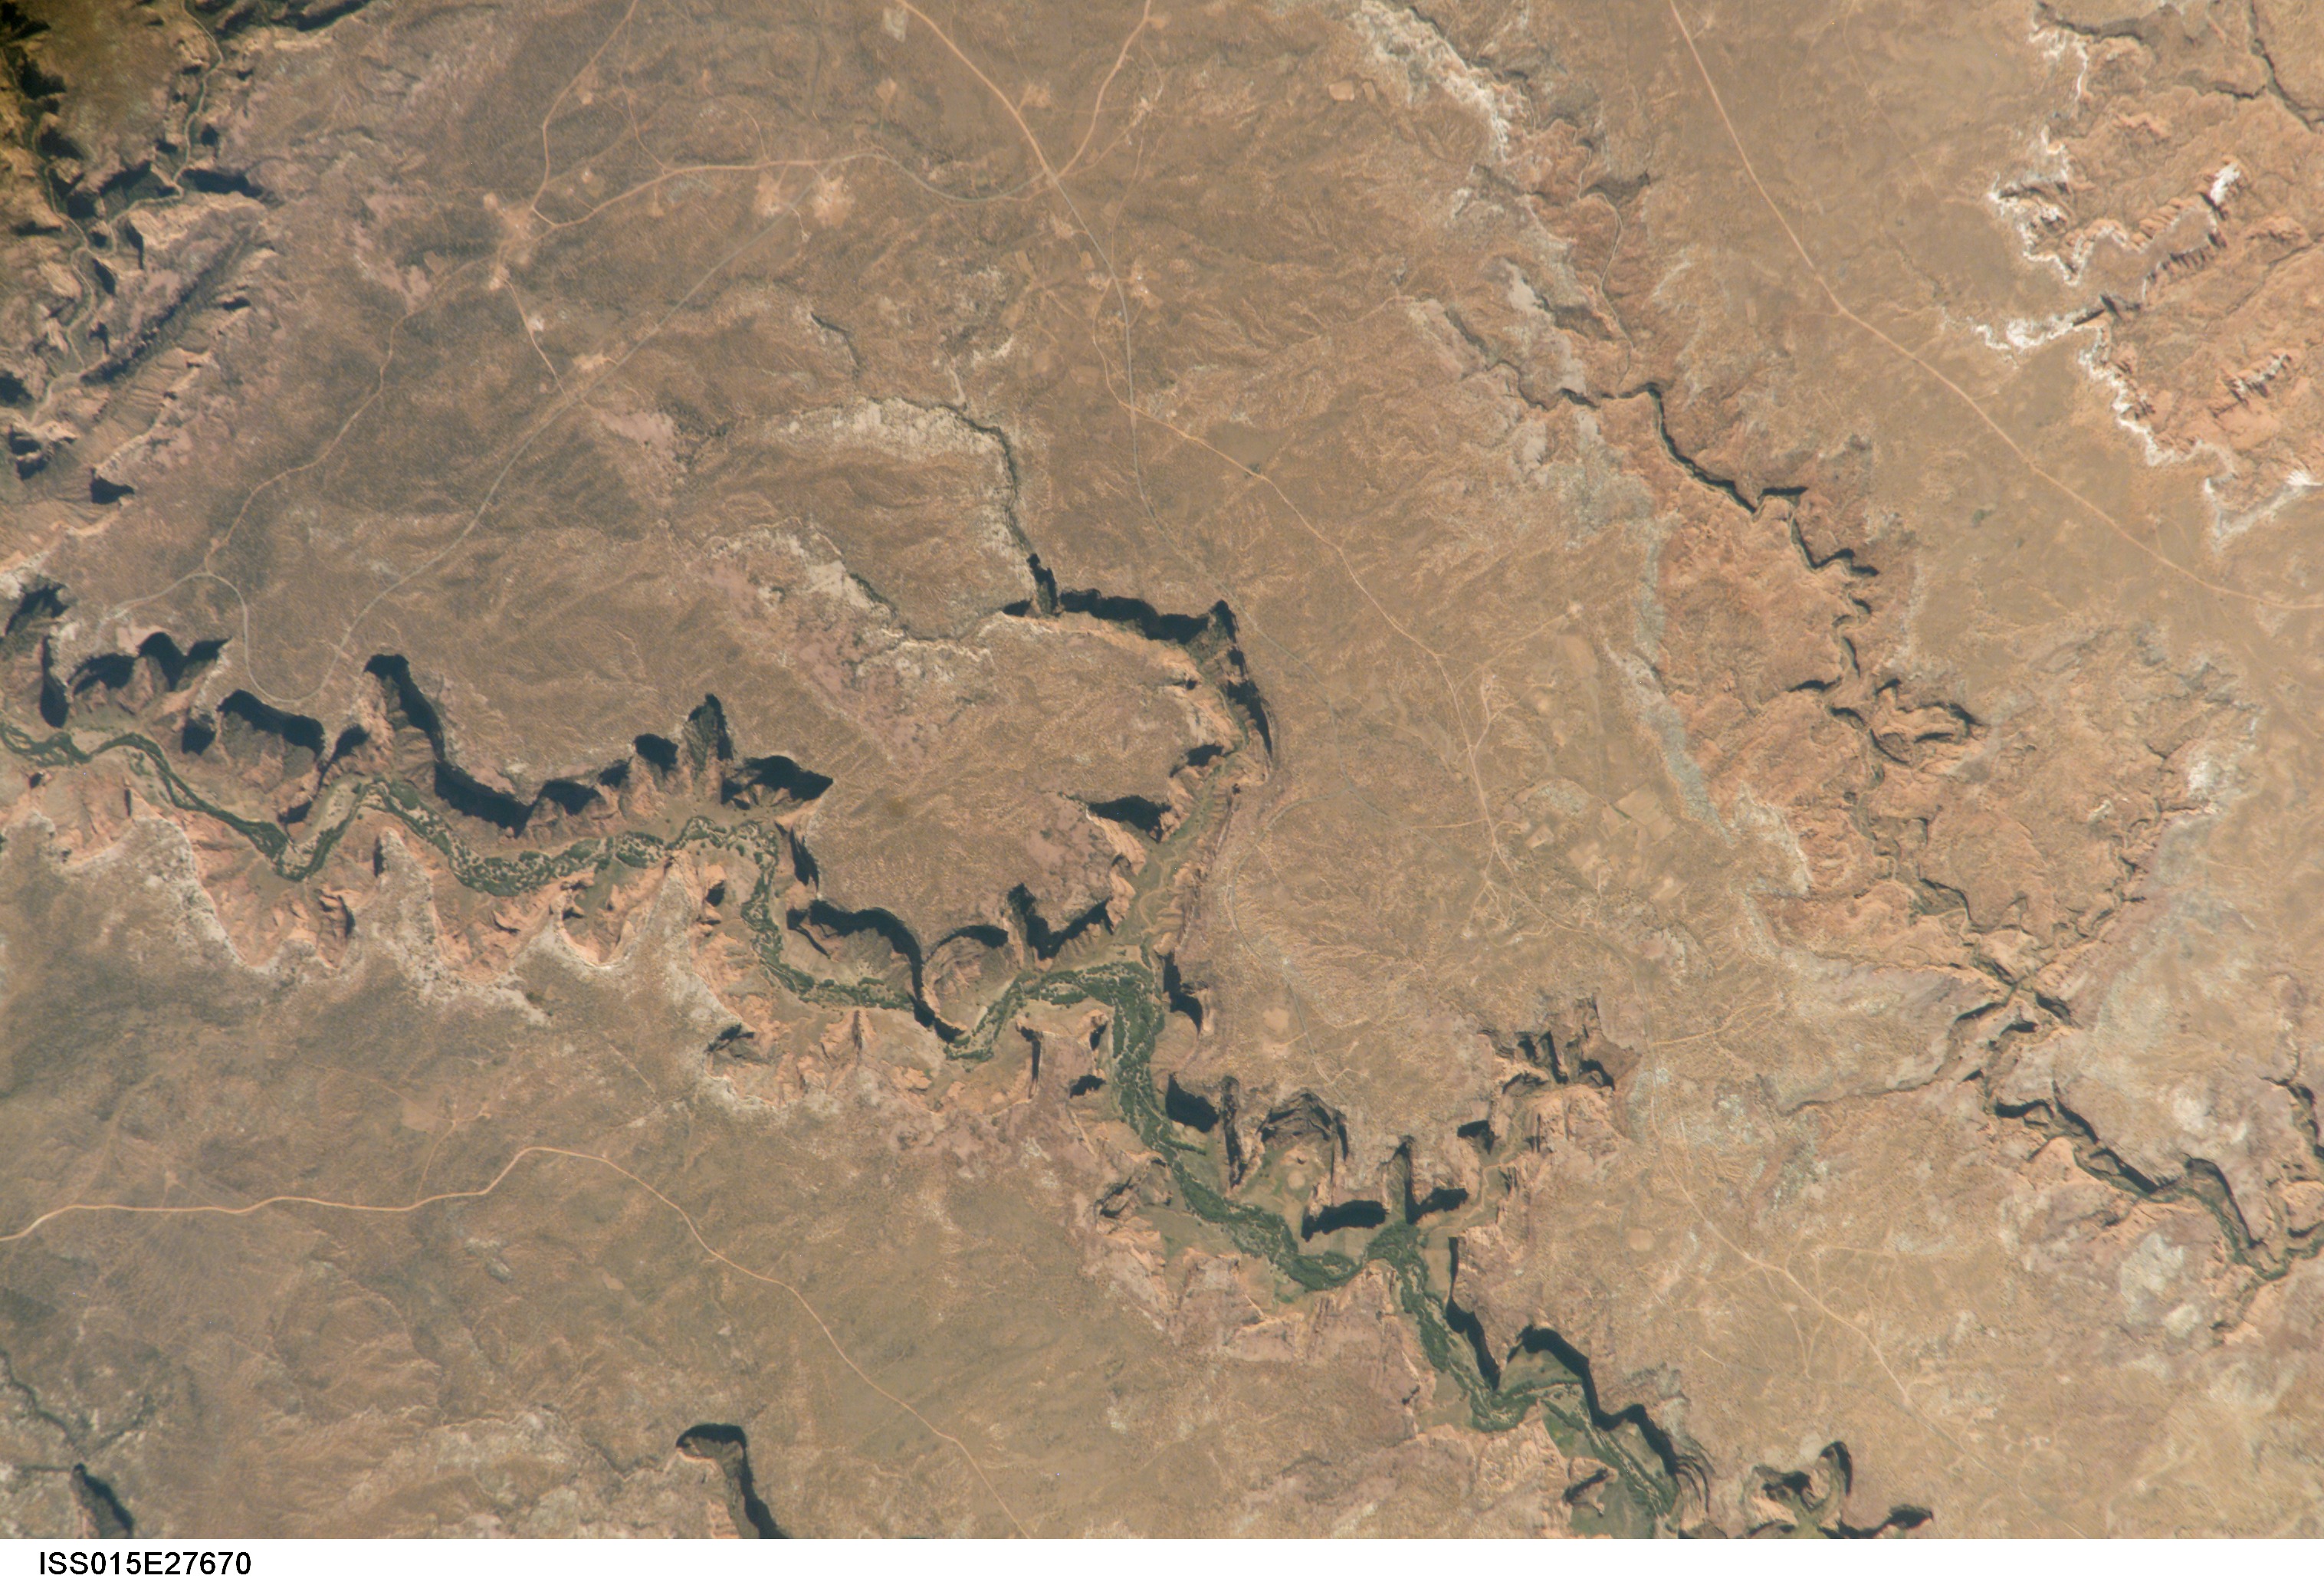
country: USA-ARIZONA
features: CAN. DE CHELLY, DEFIANCE PLAT.
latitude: 36.1
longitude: -109.2
